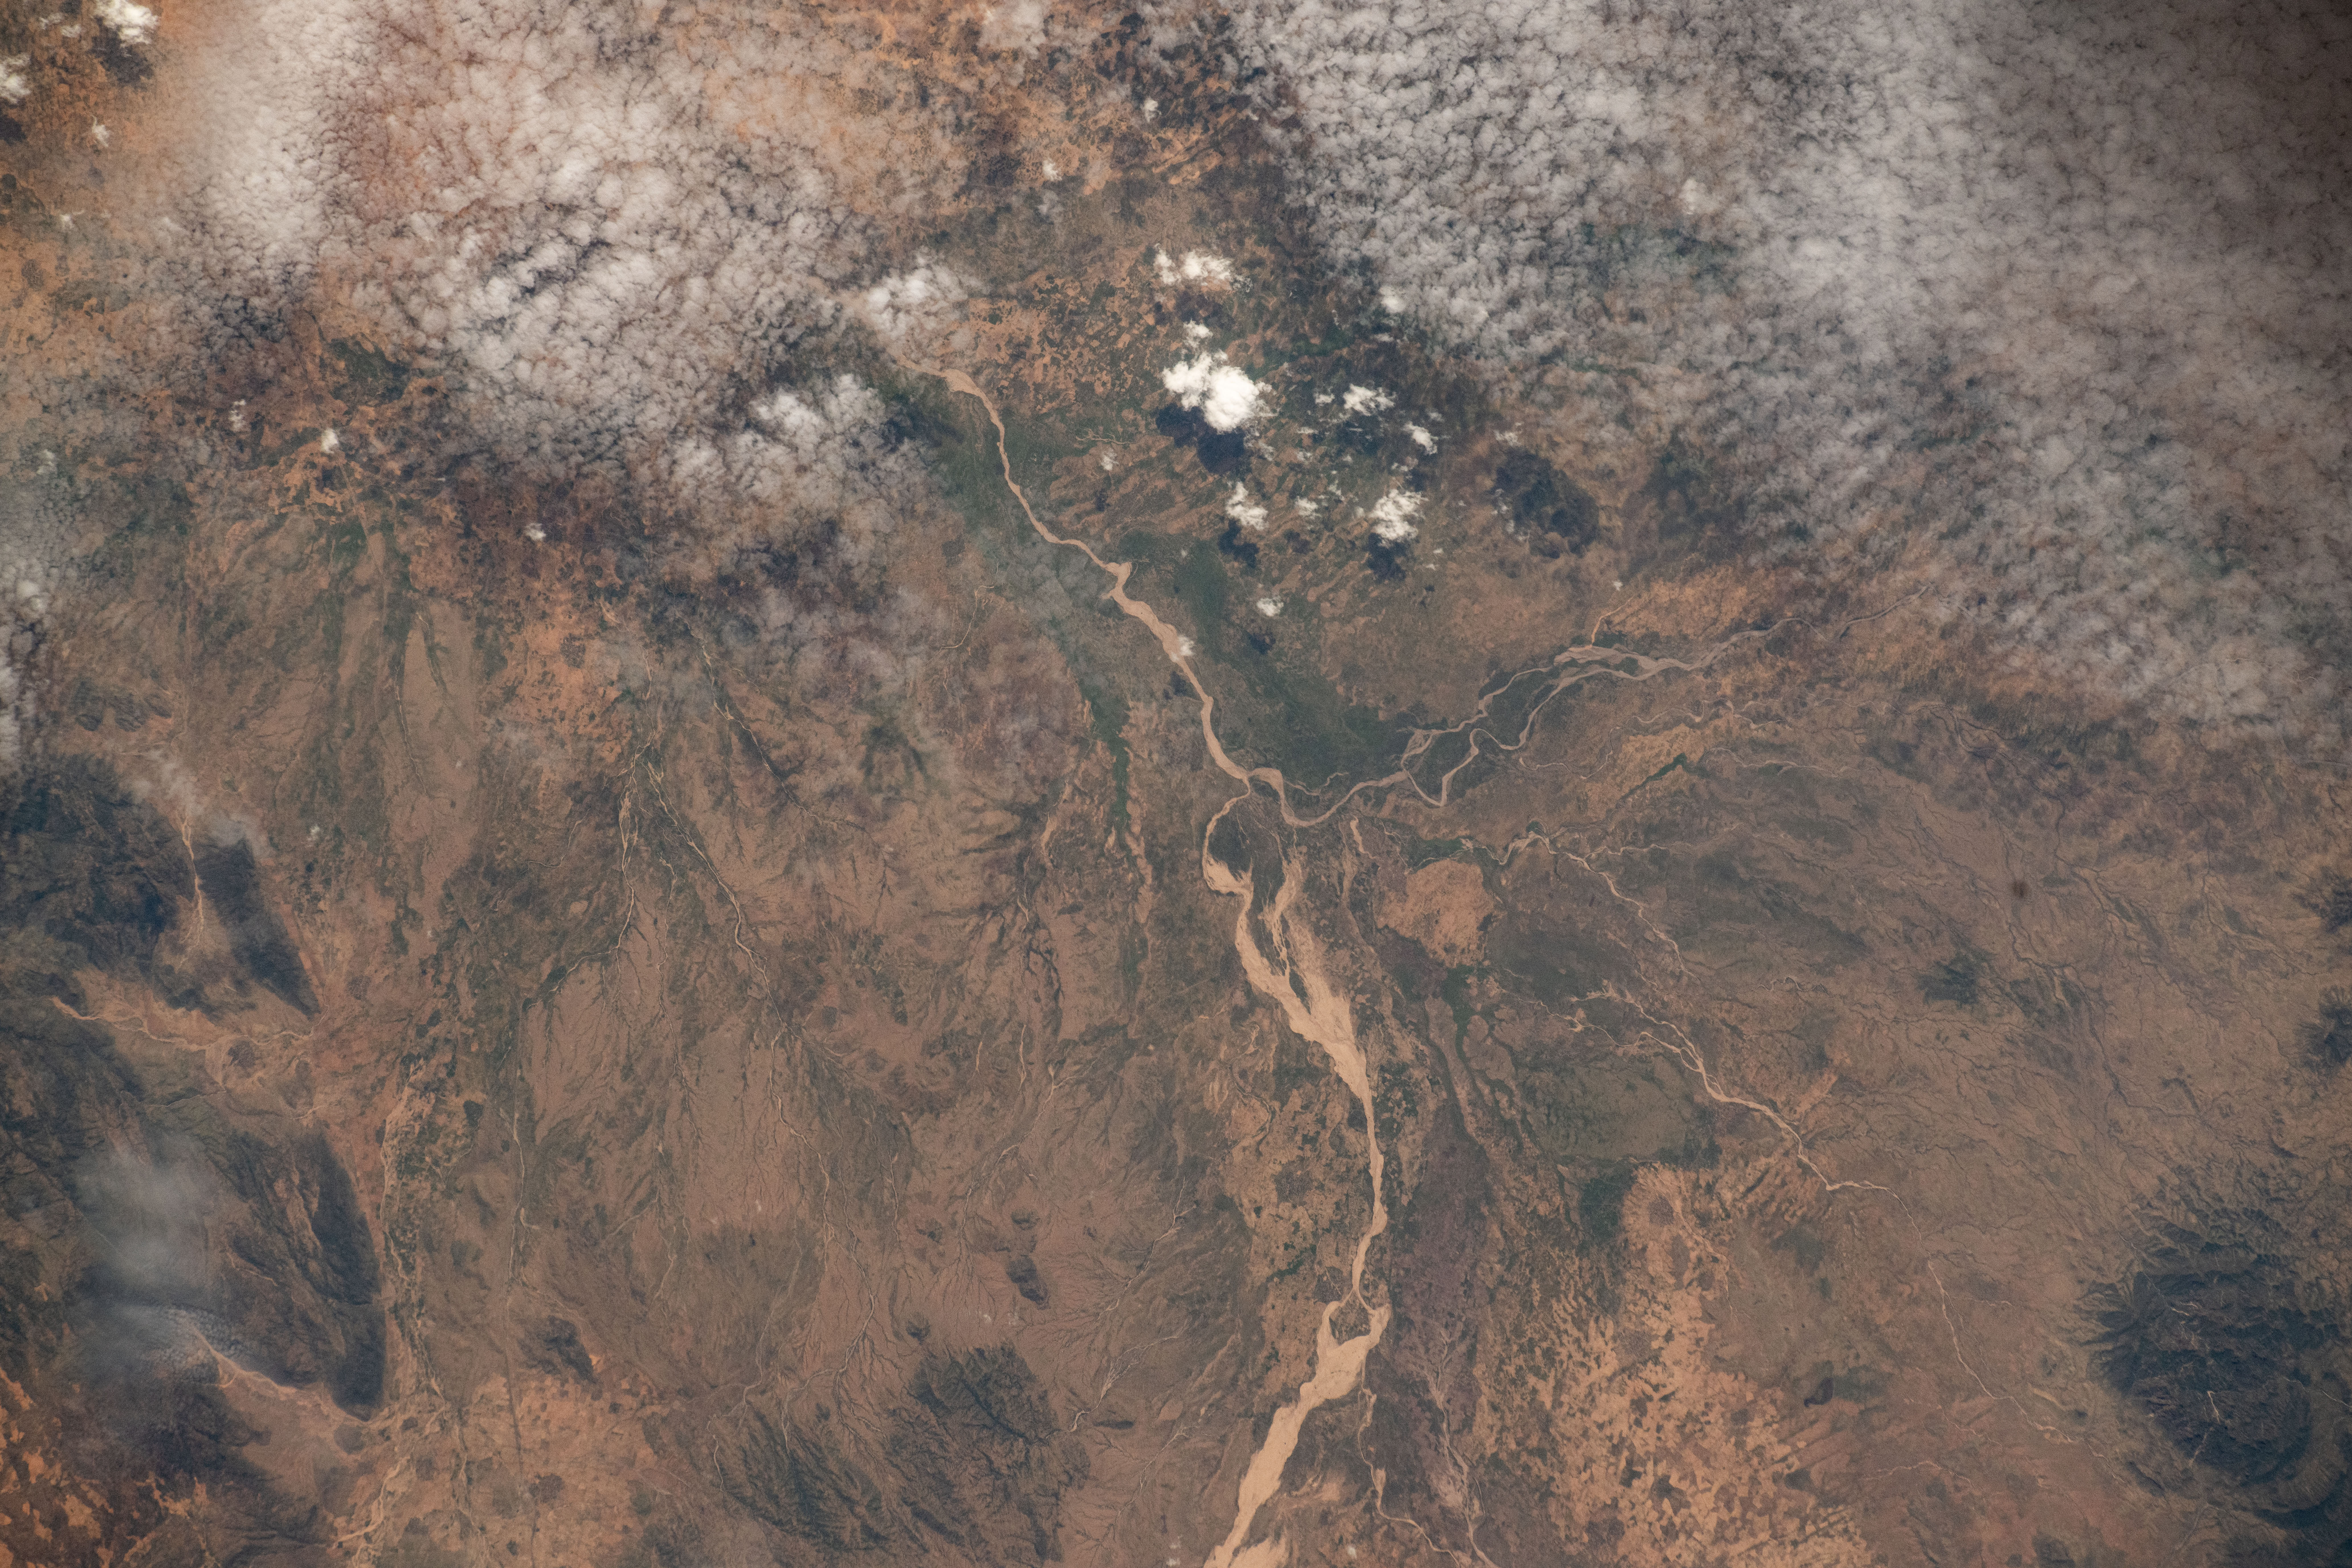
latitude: 13.7
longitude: 25.0
